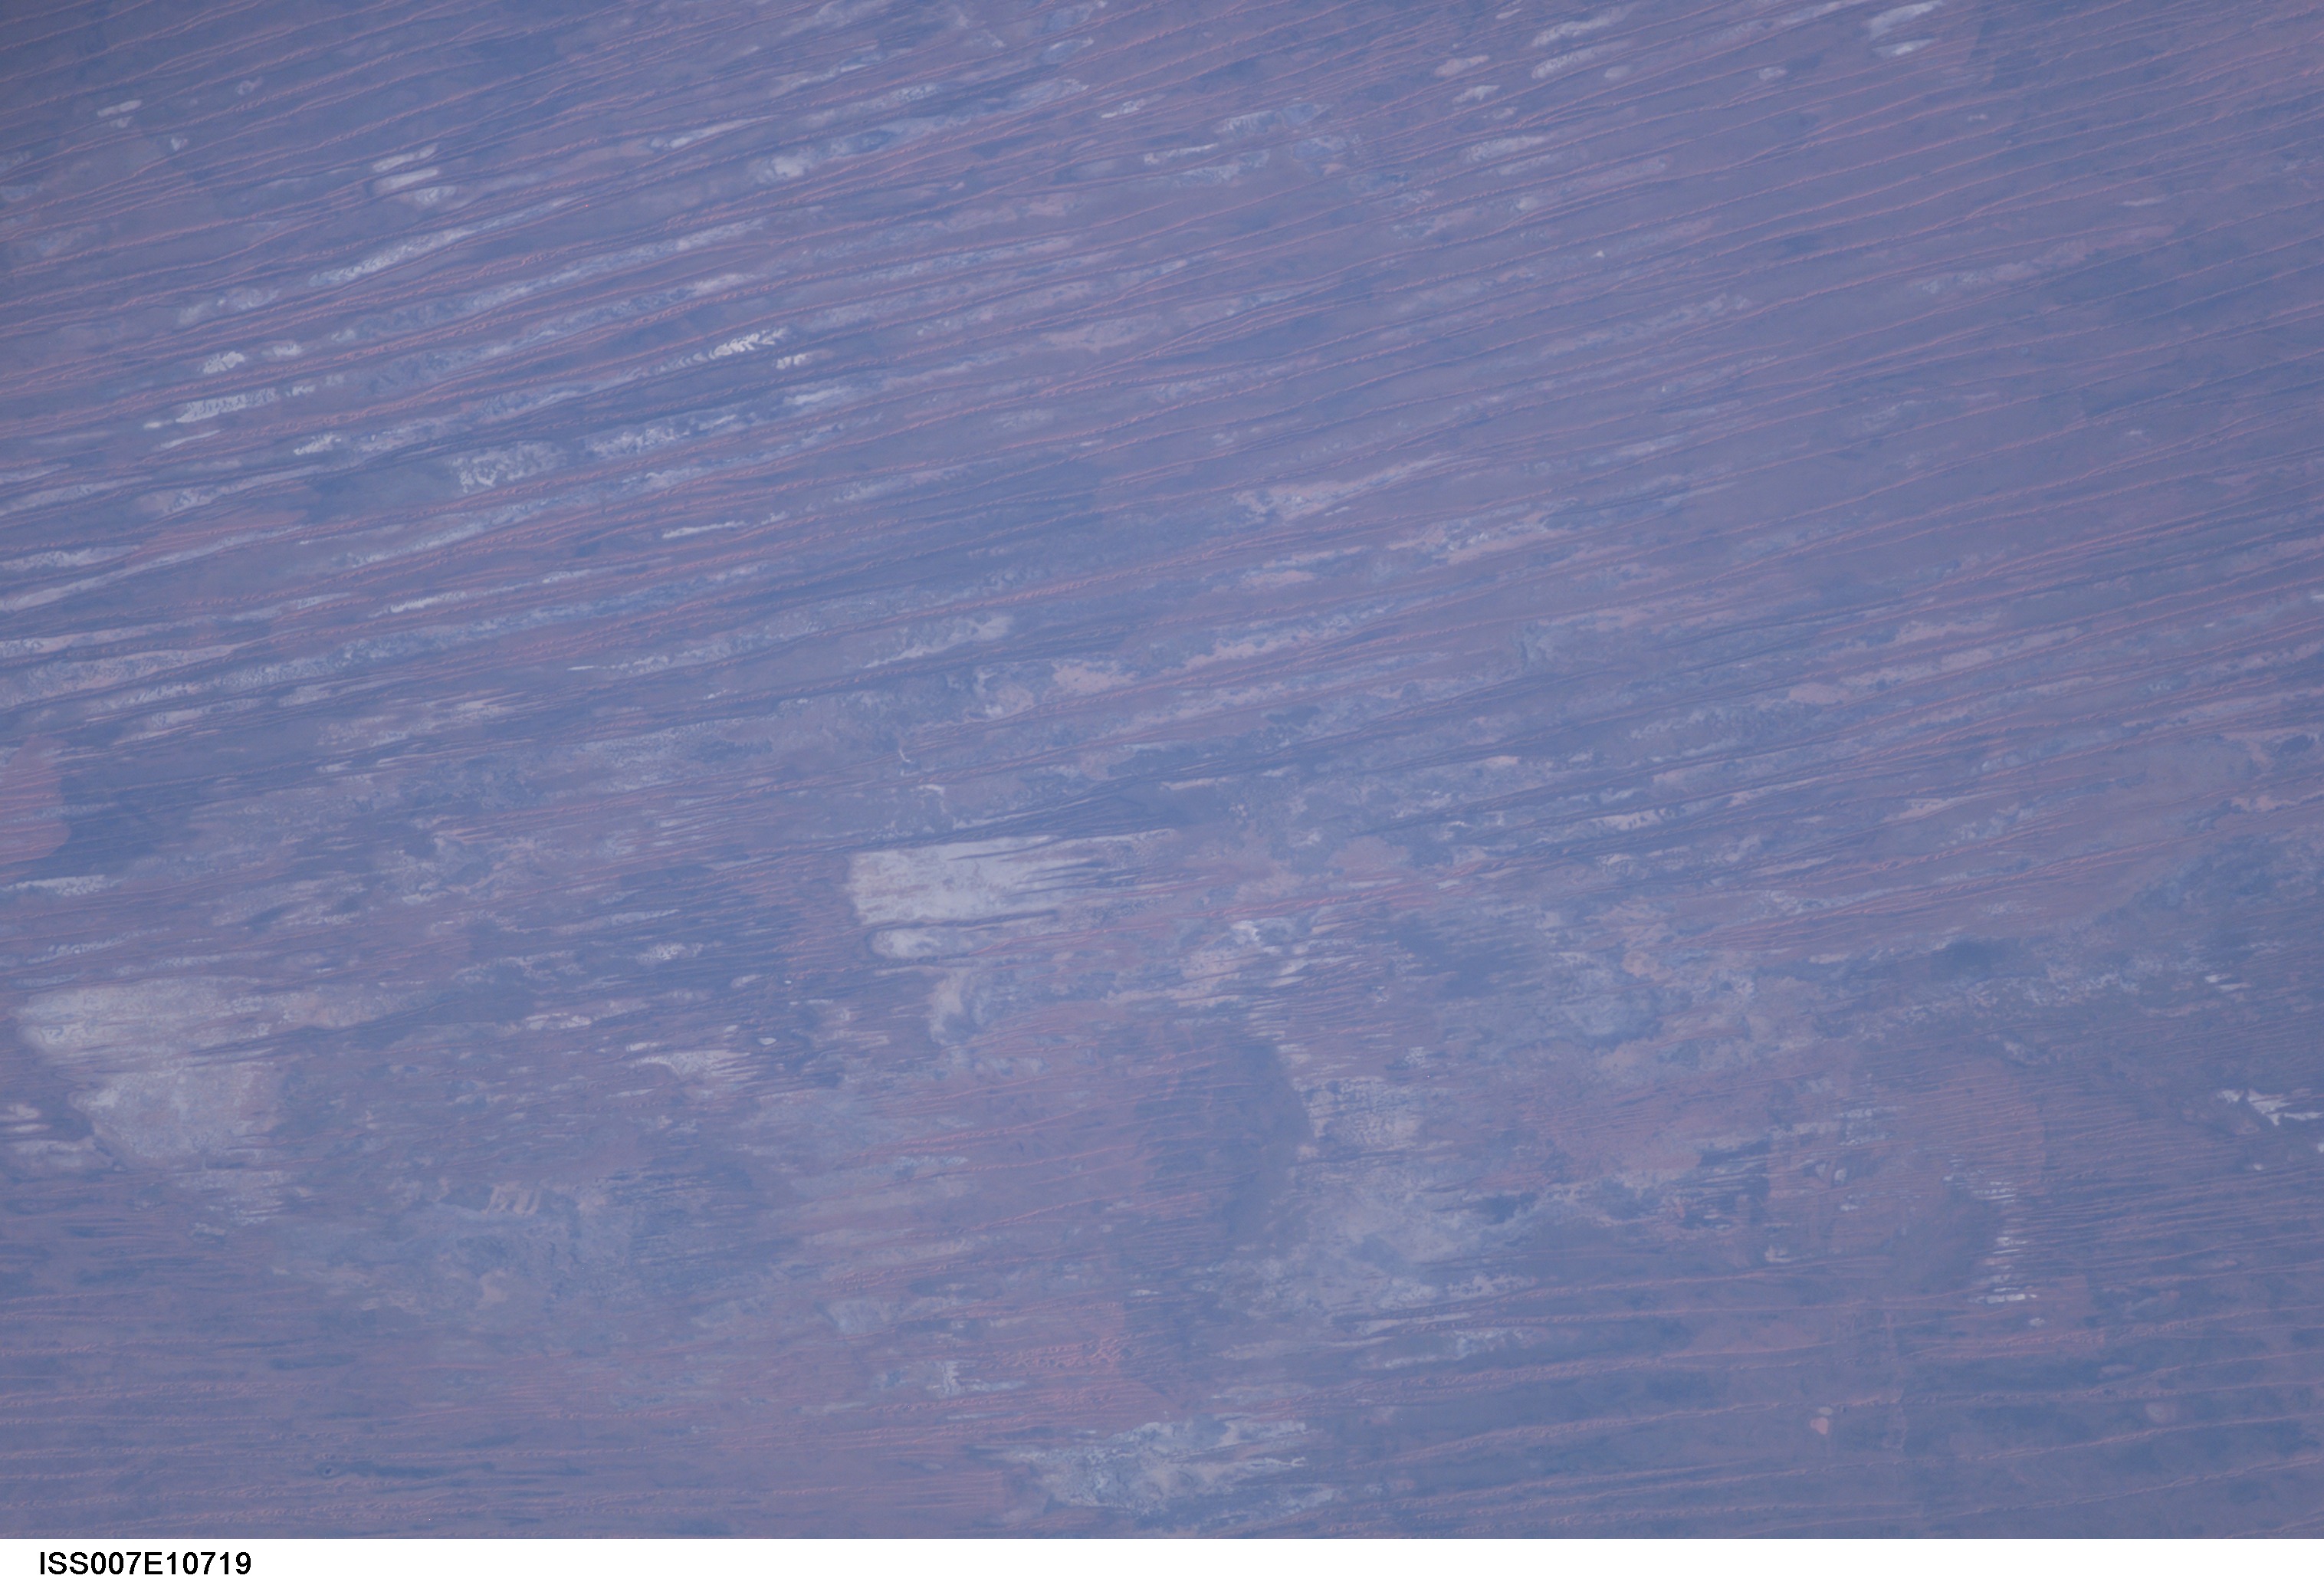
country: AUSTRALIA-WA
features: LINEAR DUNES, BURN SCARS
